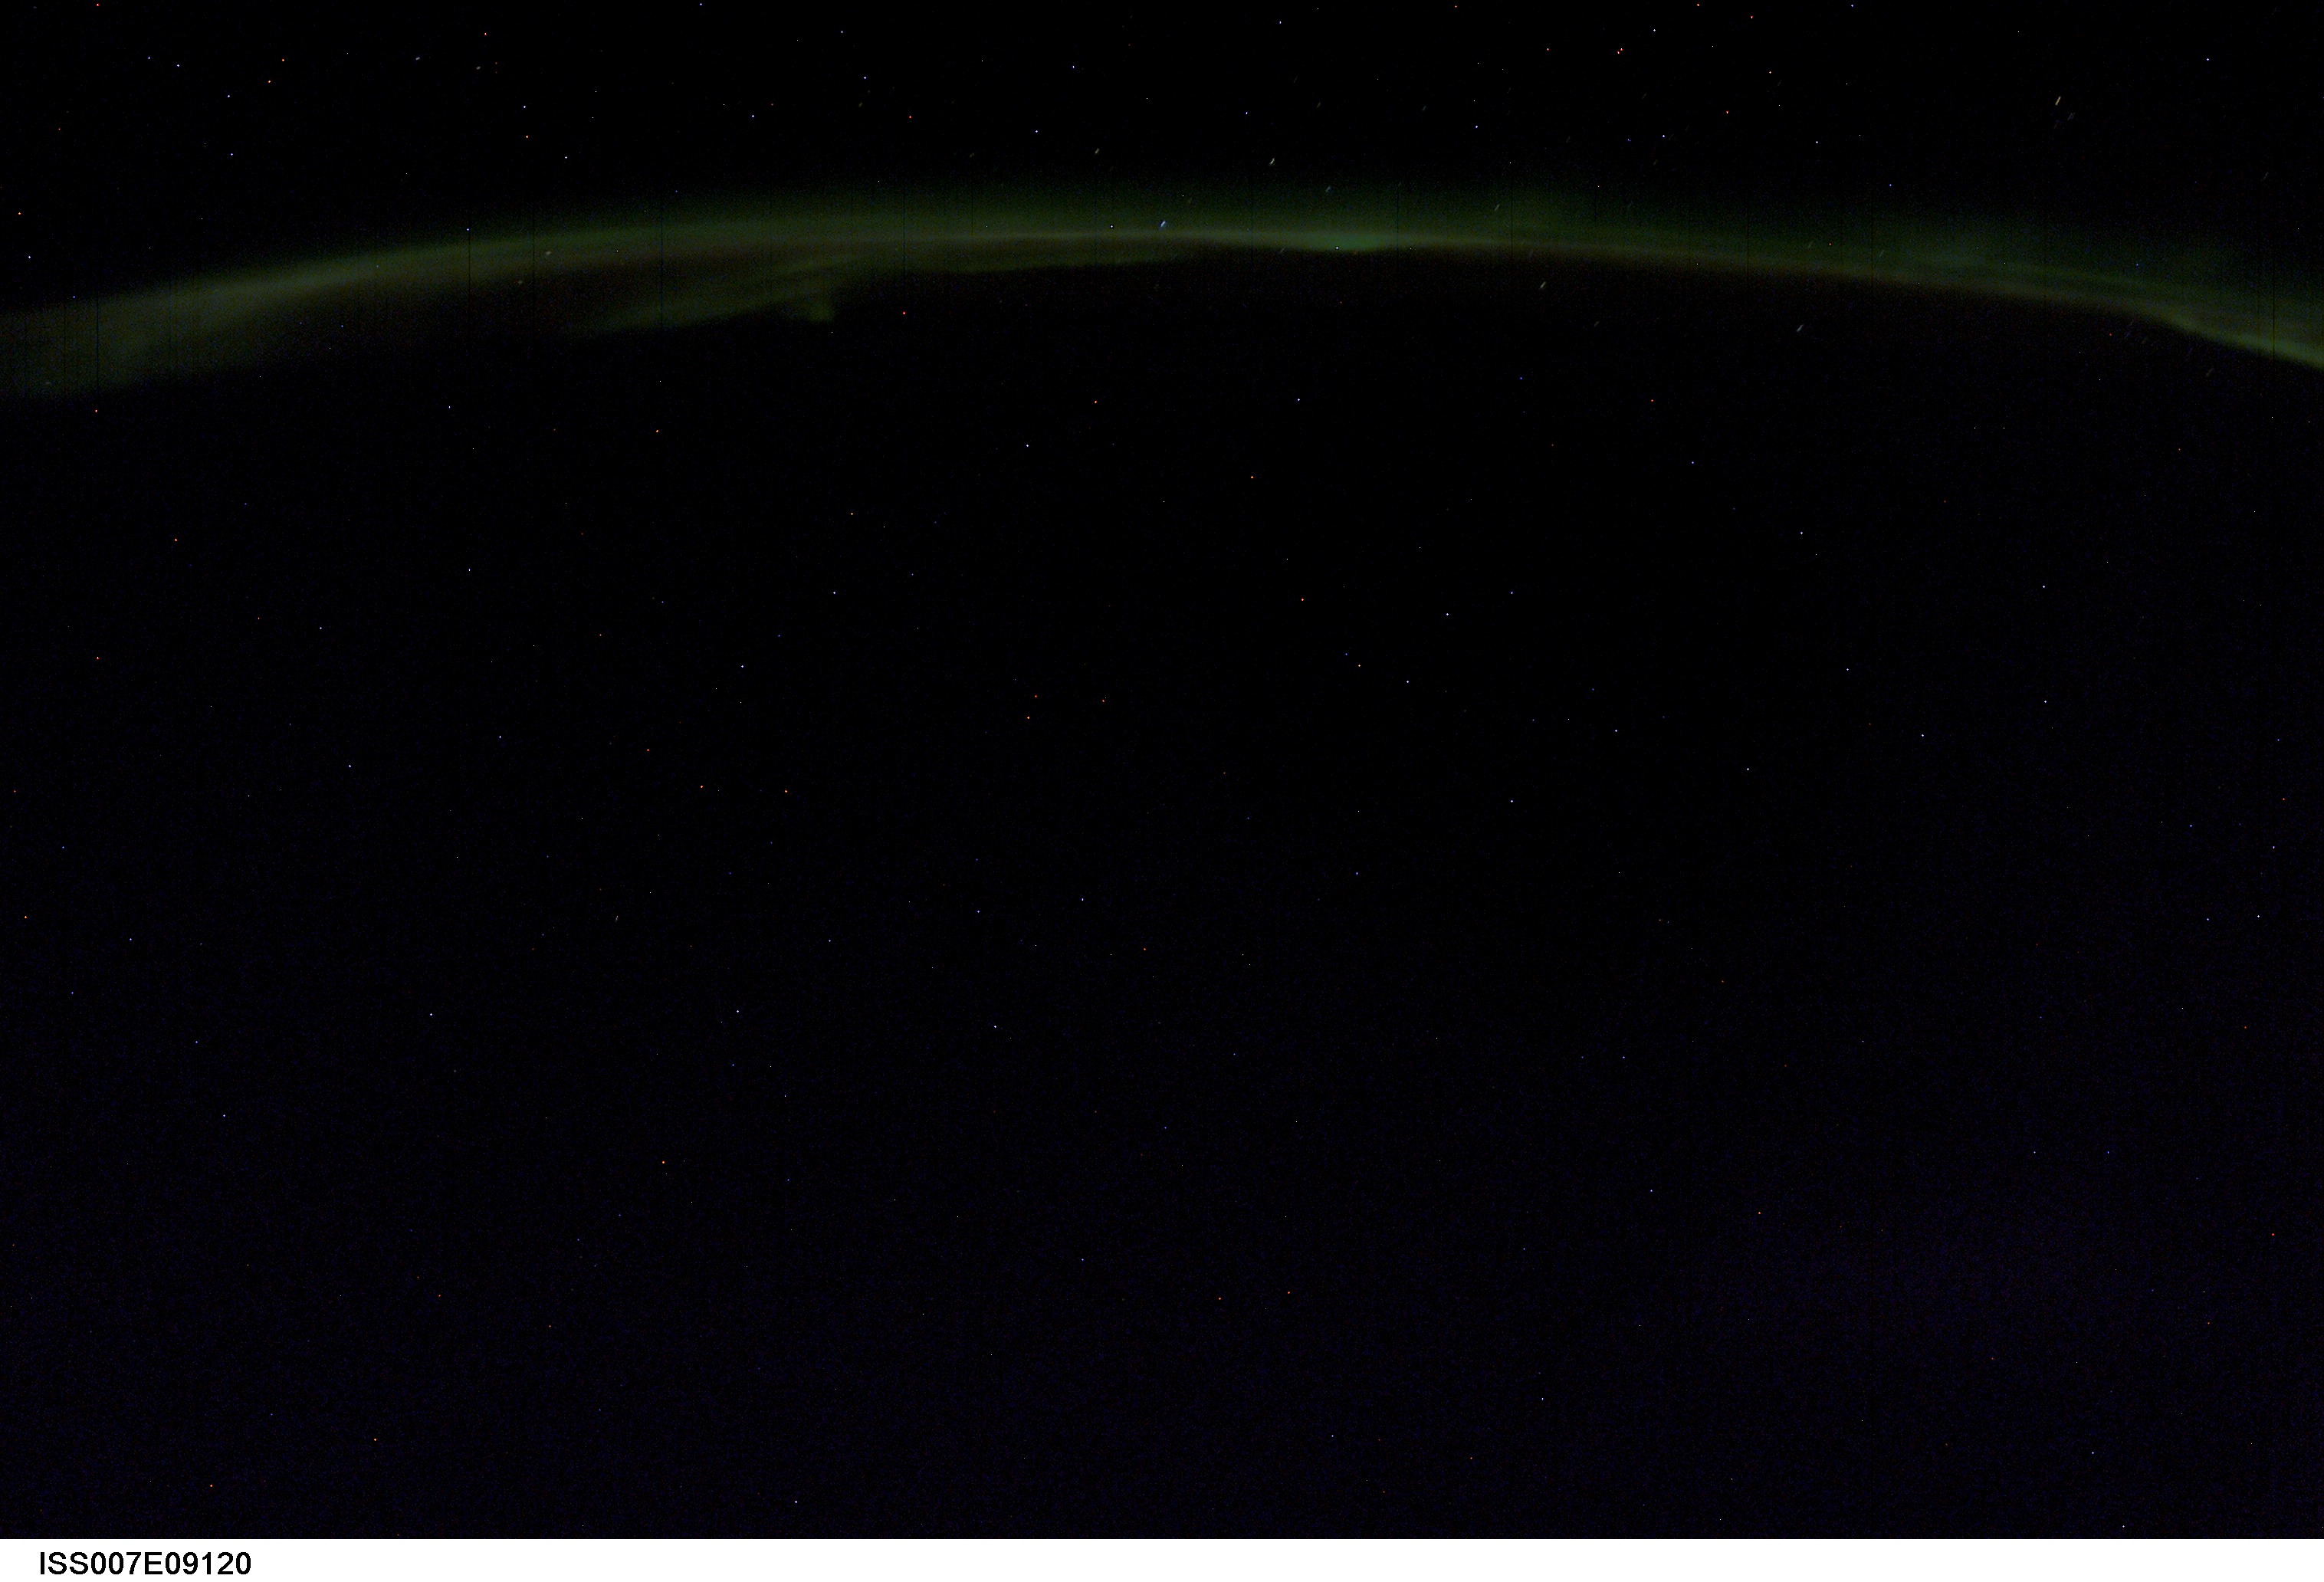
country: AURORA
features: AURORA AUSTRALIS, STARS
